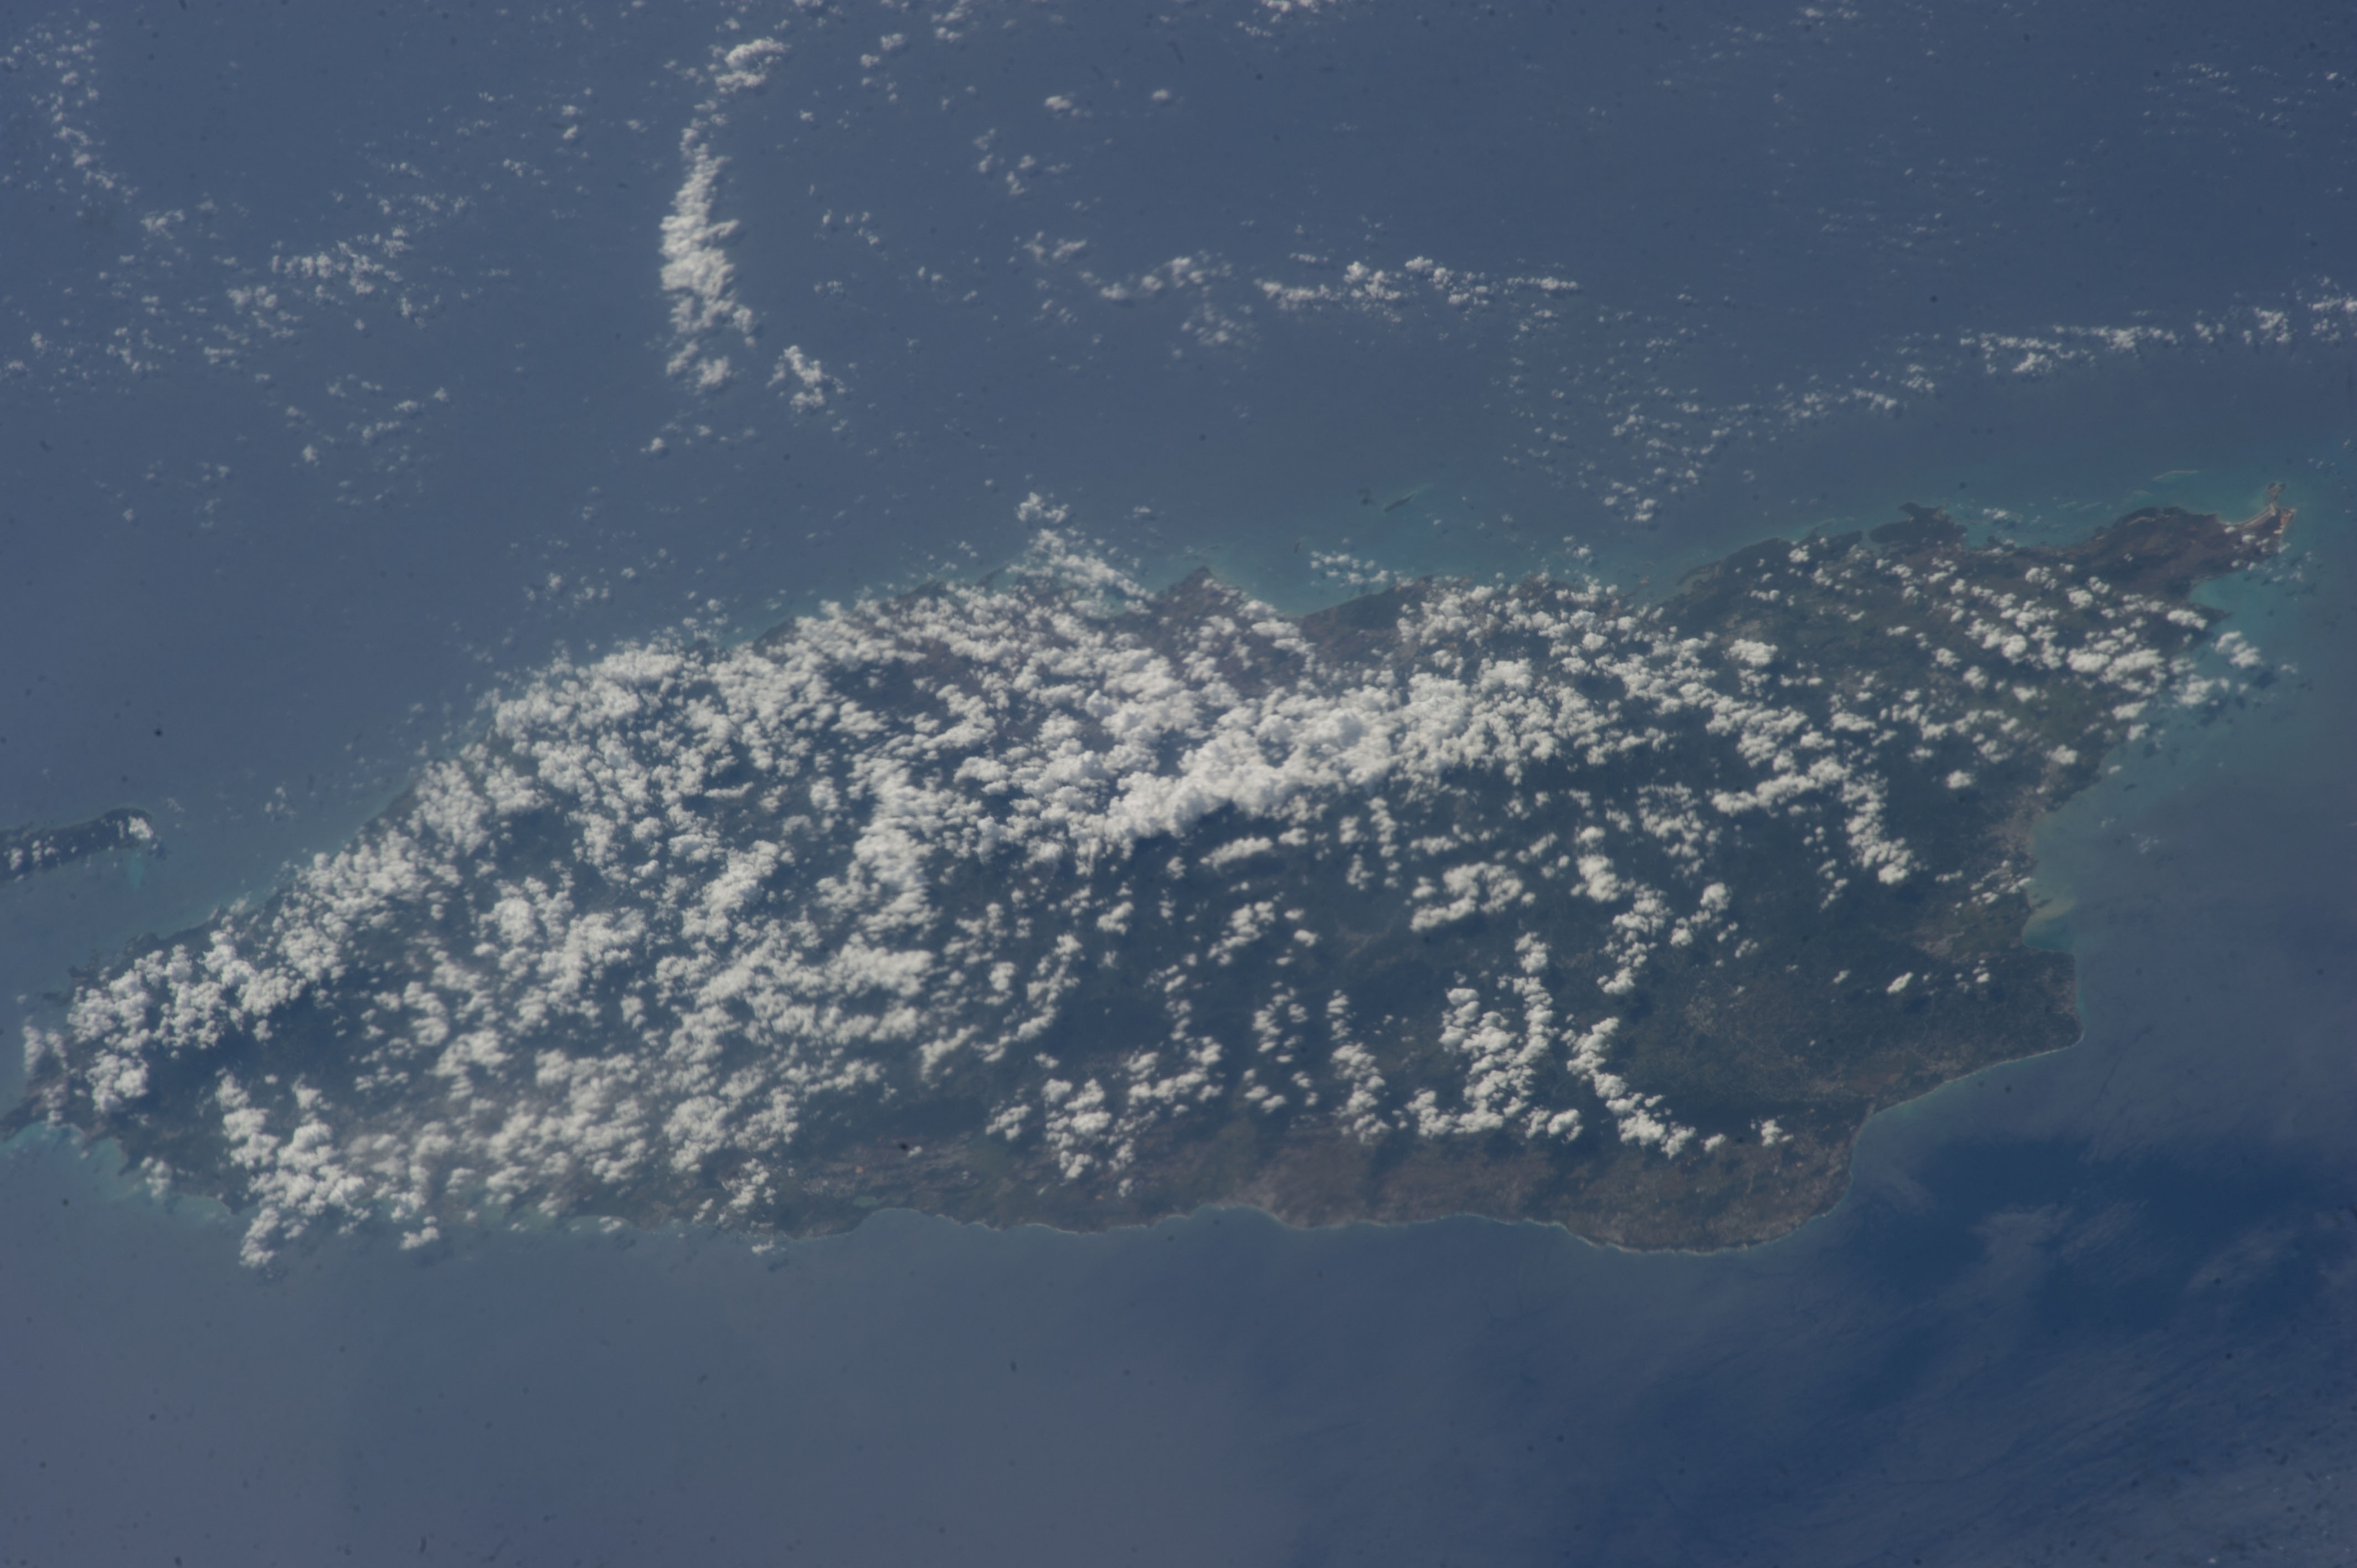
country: PUERTO_RICO
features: PUERTO RICO ISLAND, SAN JUAN, VIEQUES ISLAND, CARIBBEAN SEA
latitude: 18.1
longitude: -66.4
